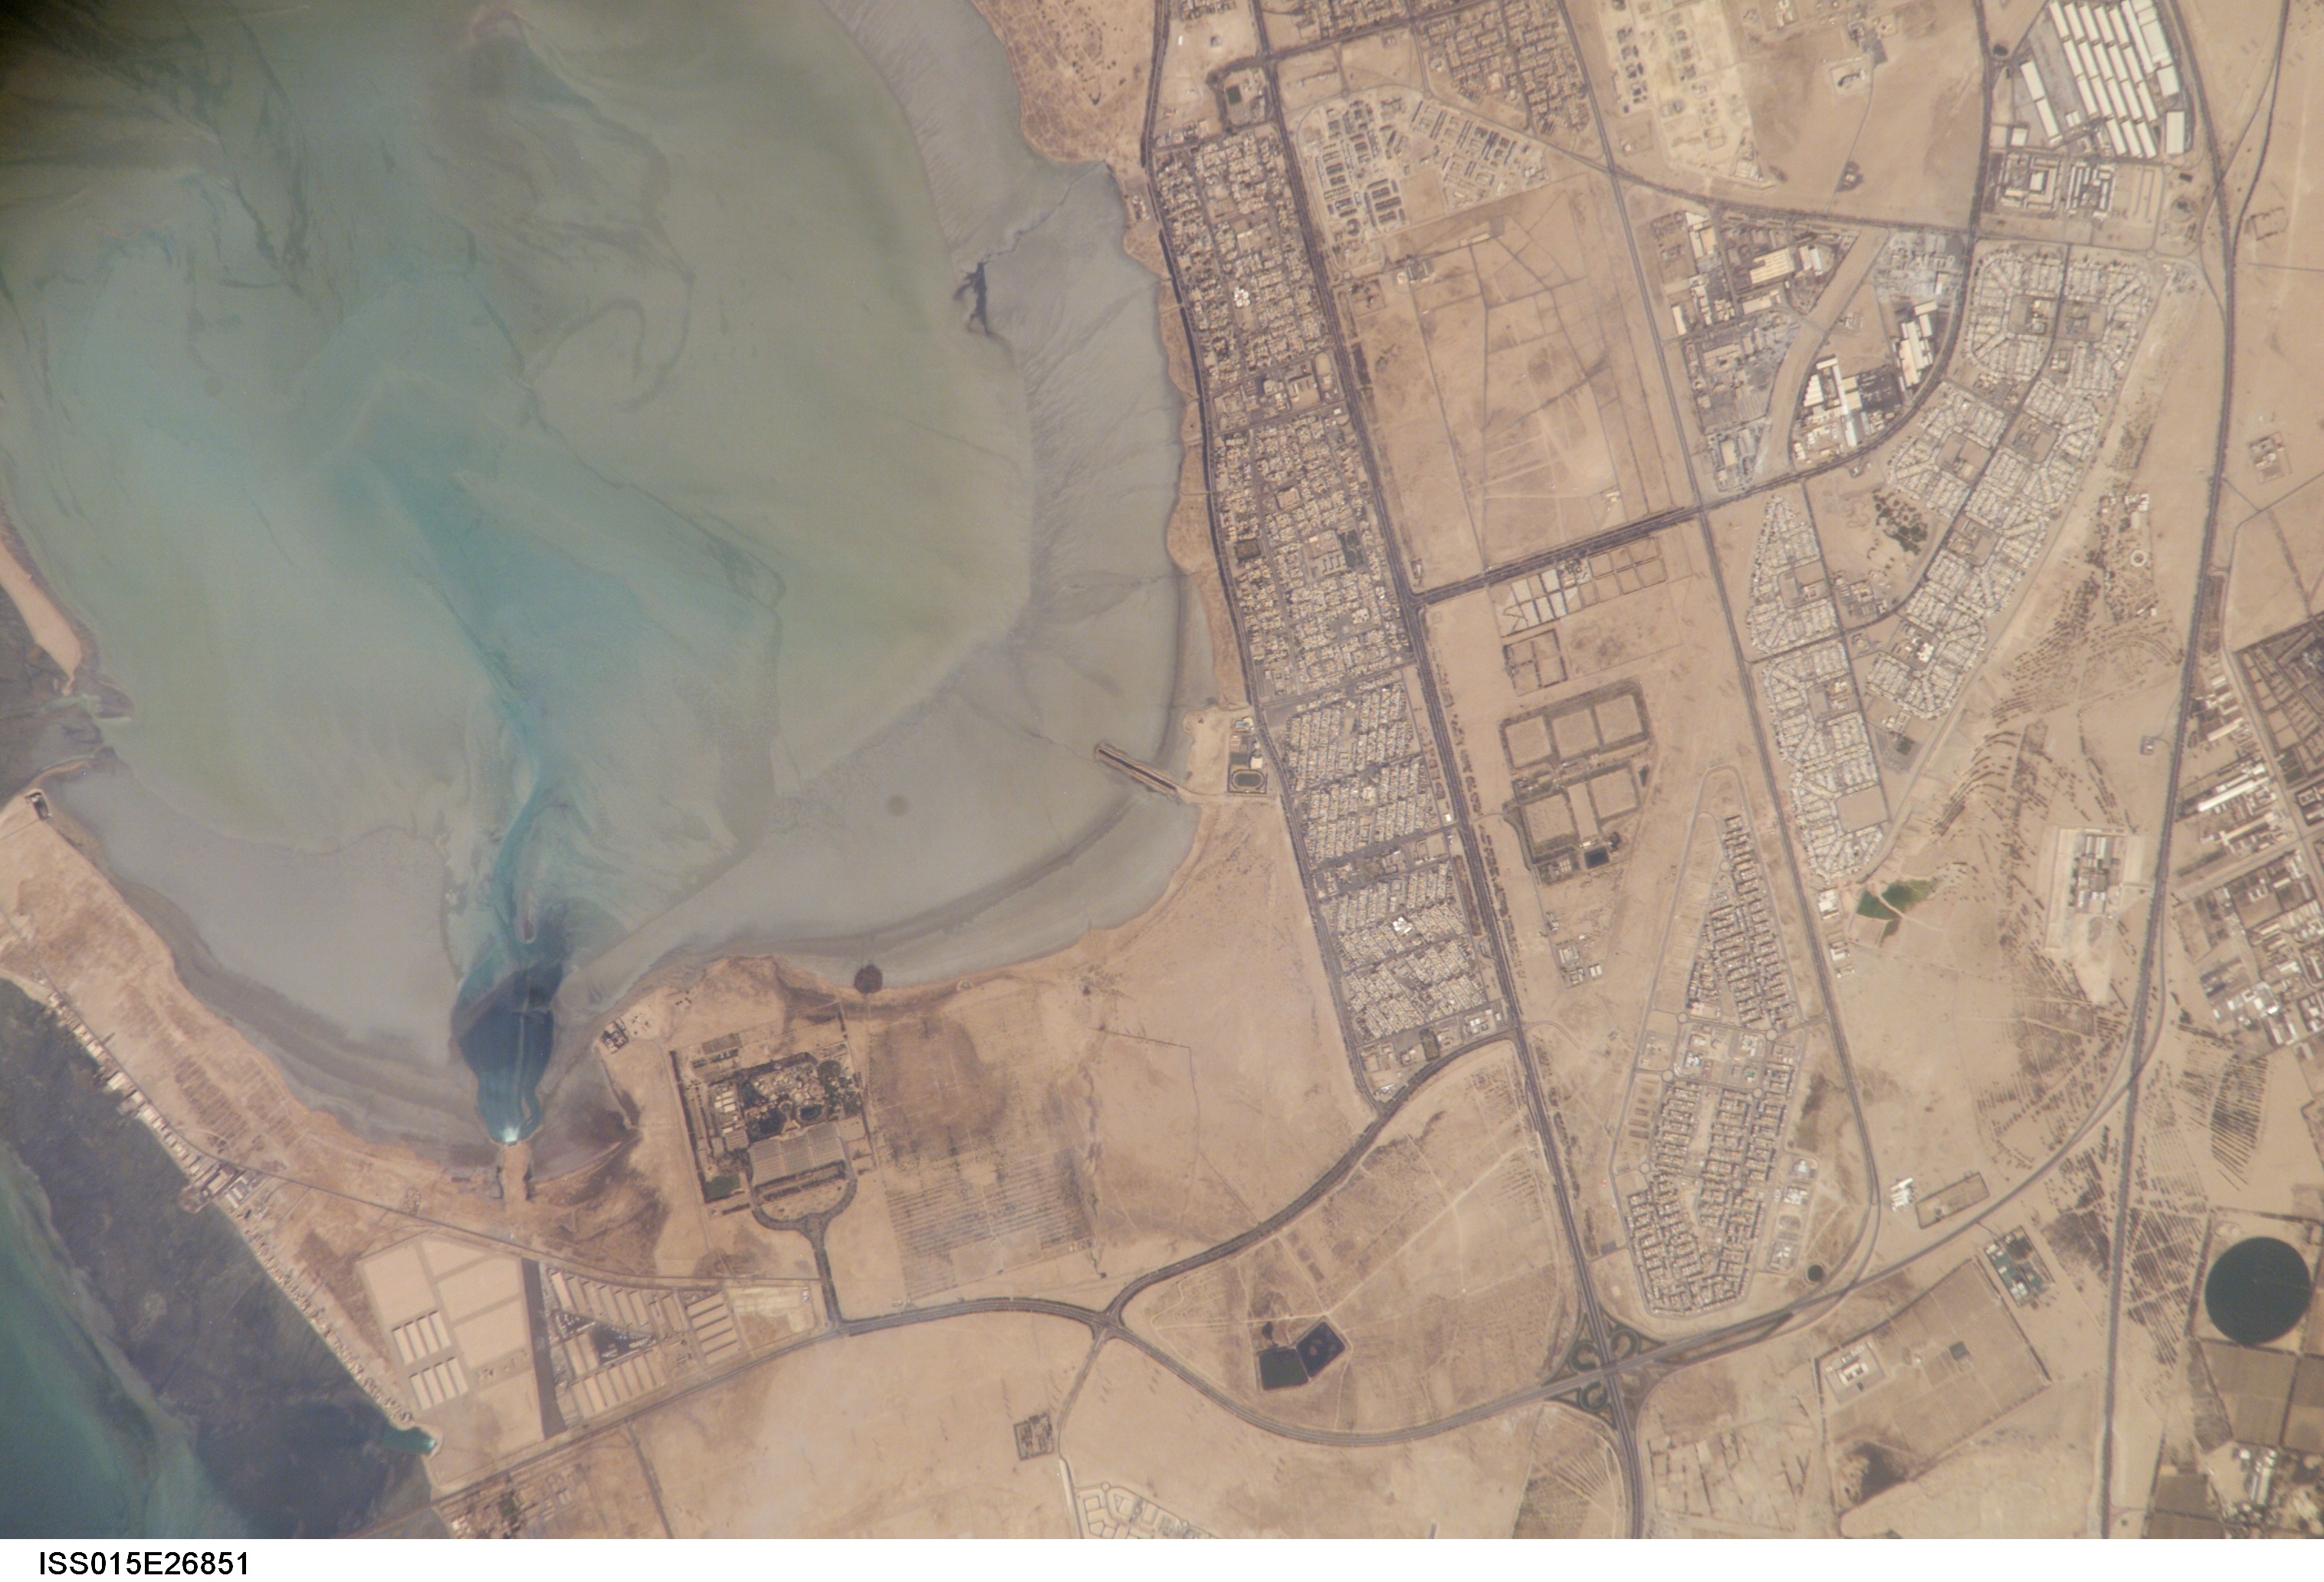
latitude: 29.3
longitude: 47.8
